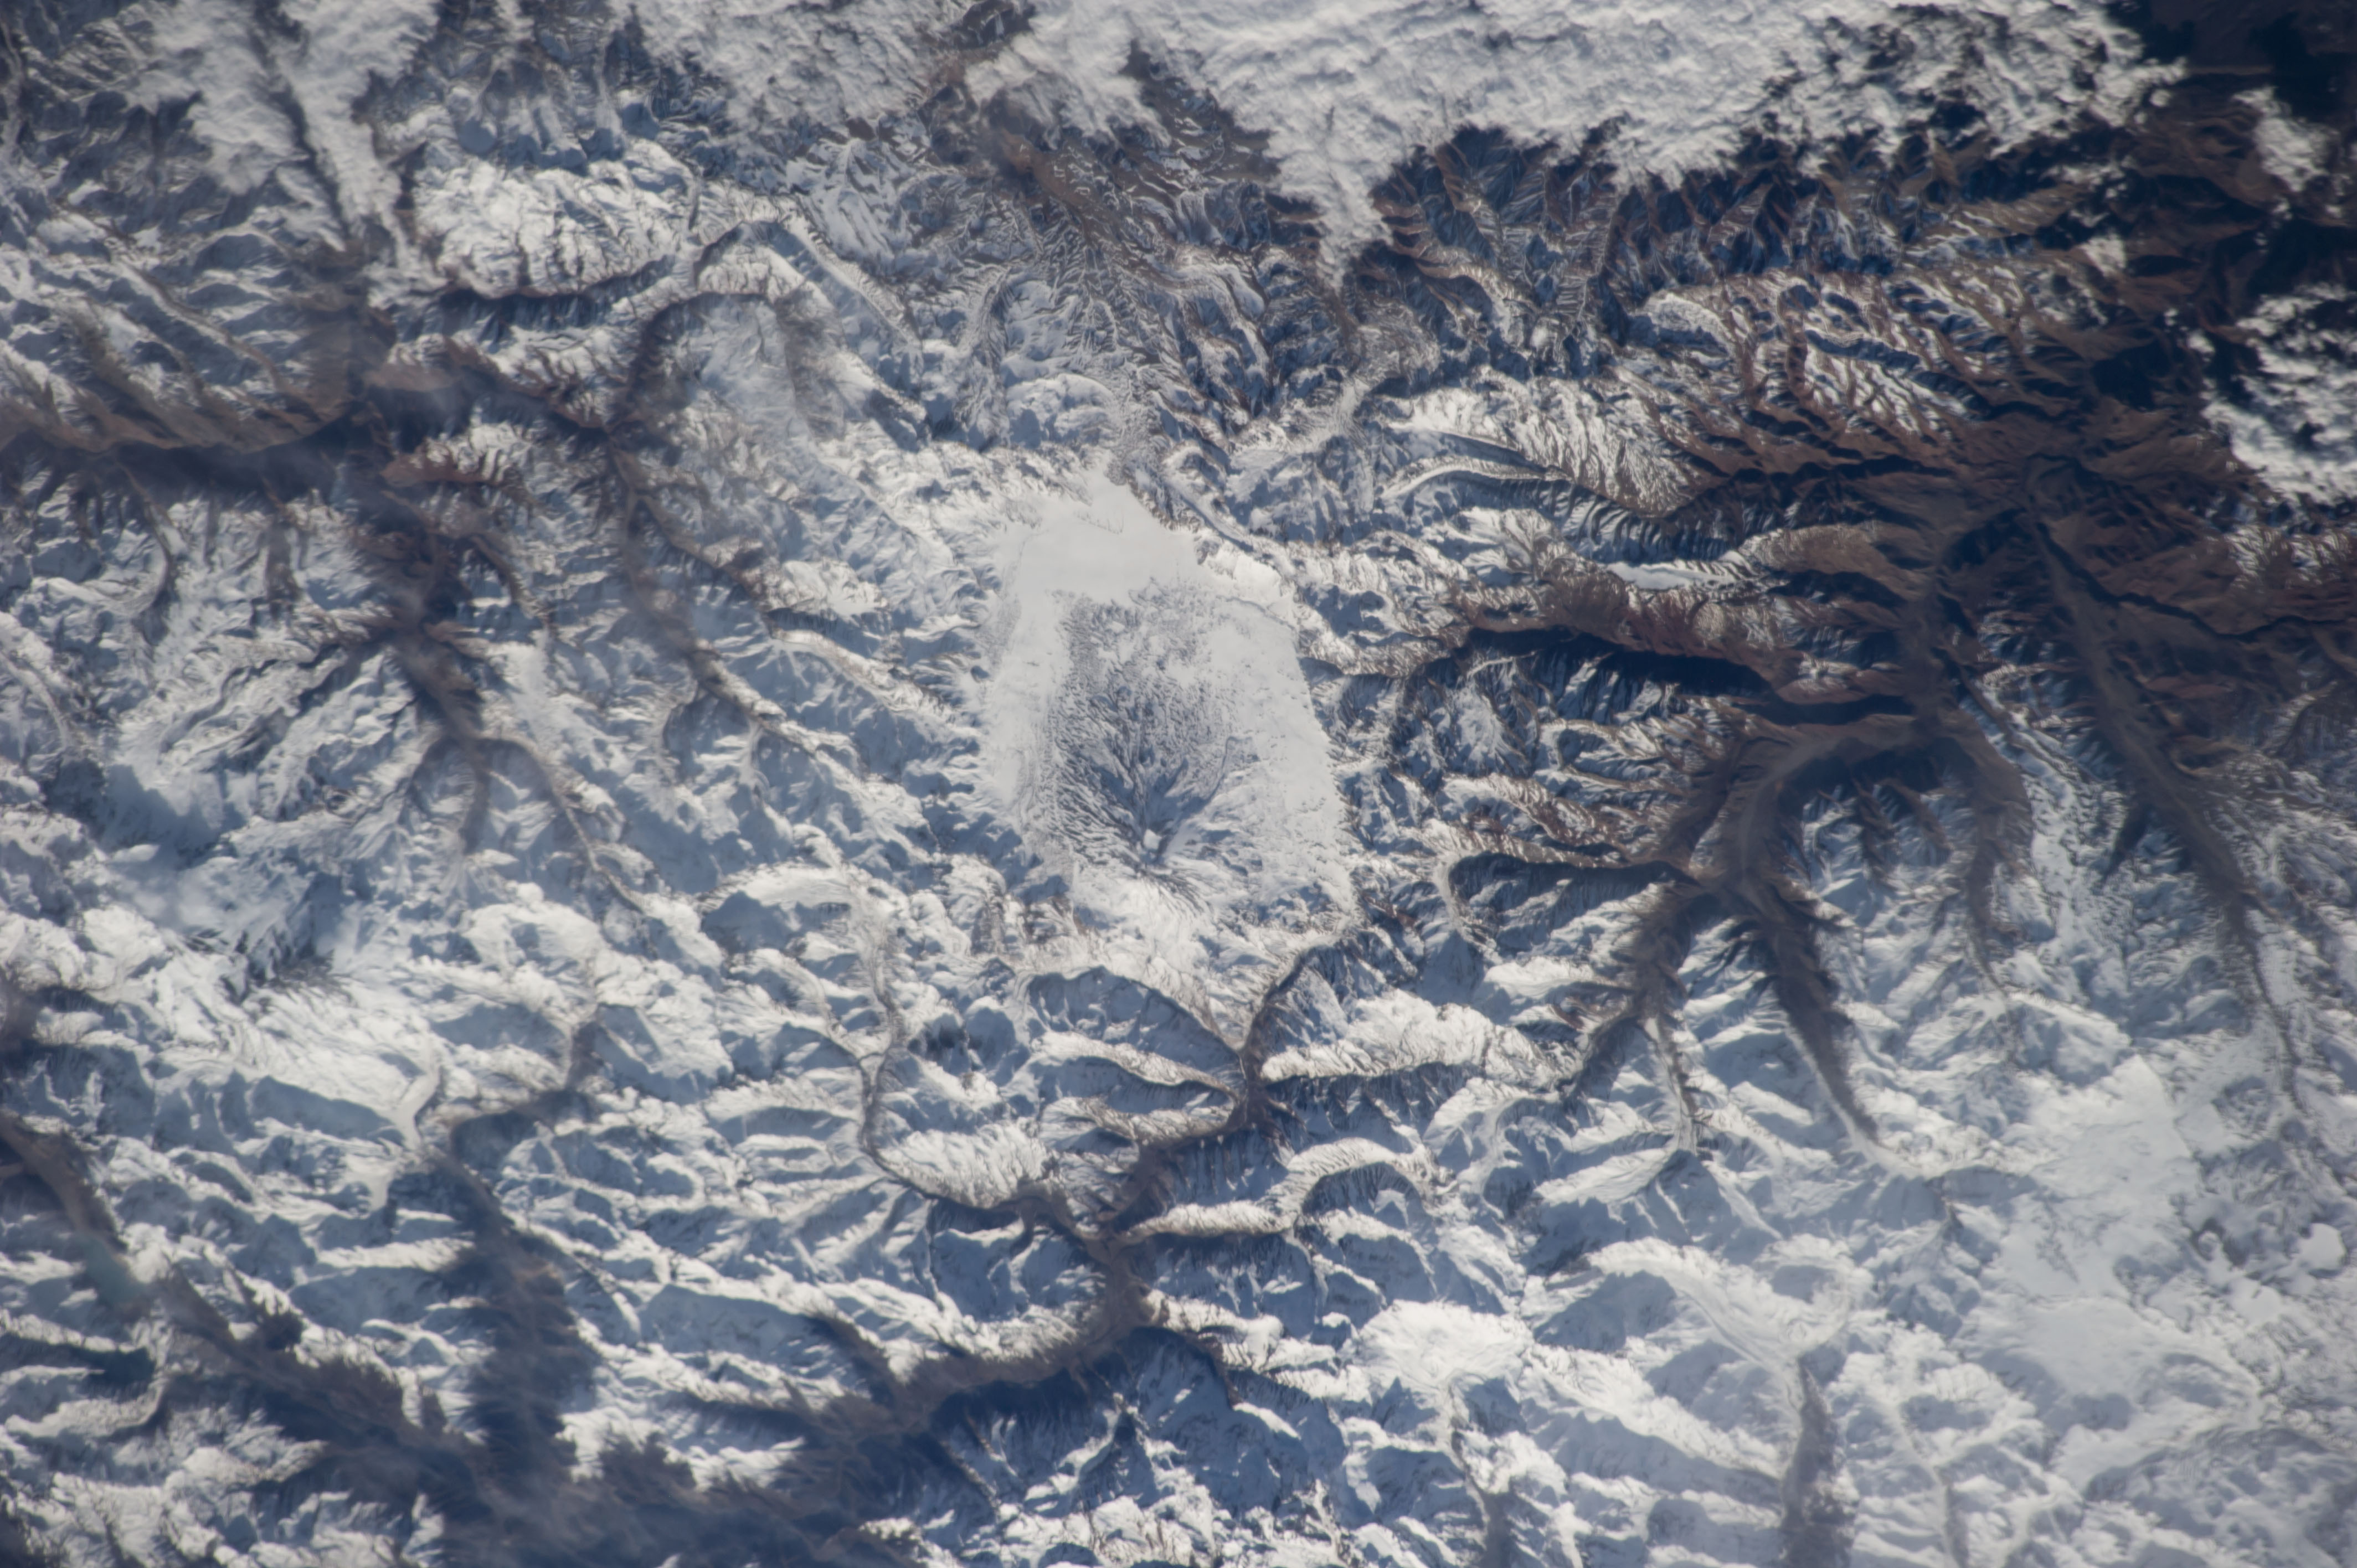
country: CHILE
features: MAIPO VOL., ANDES
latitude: -34.2
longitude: -69.8
